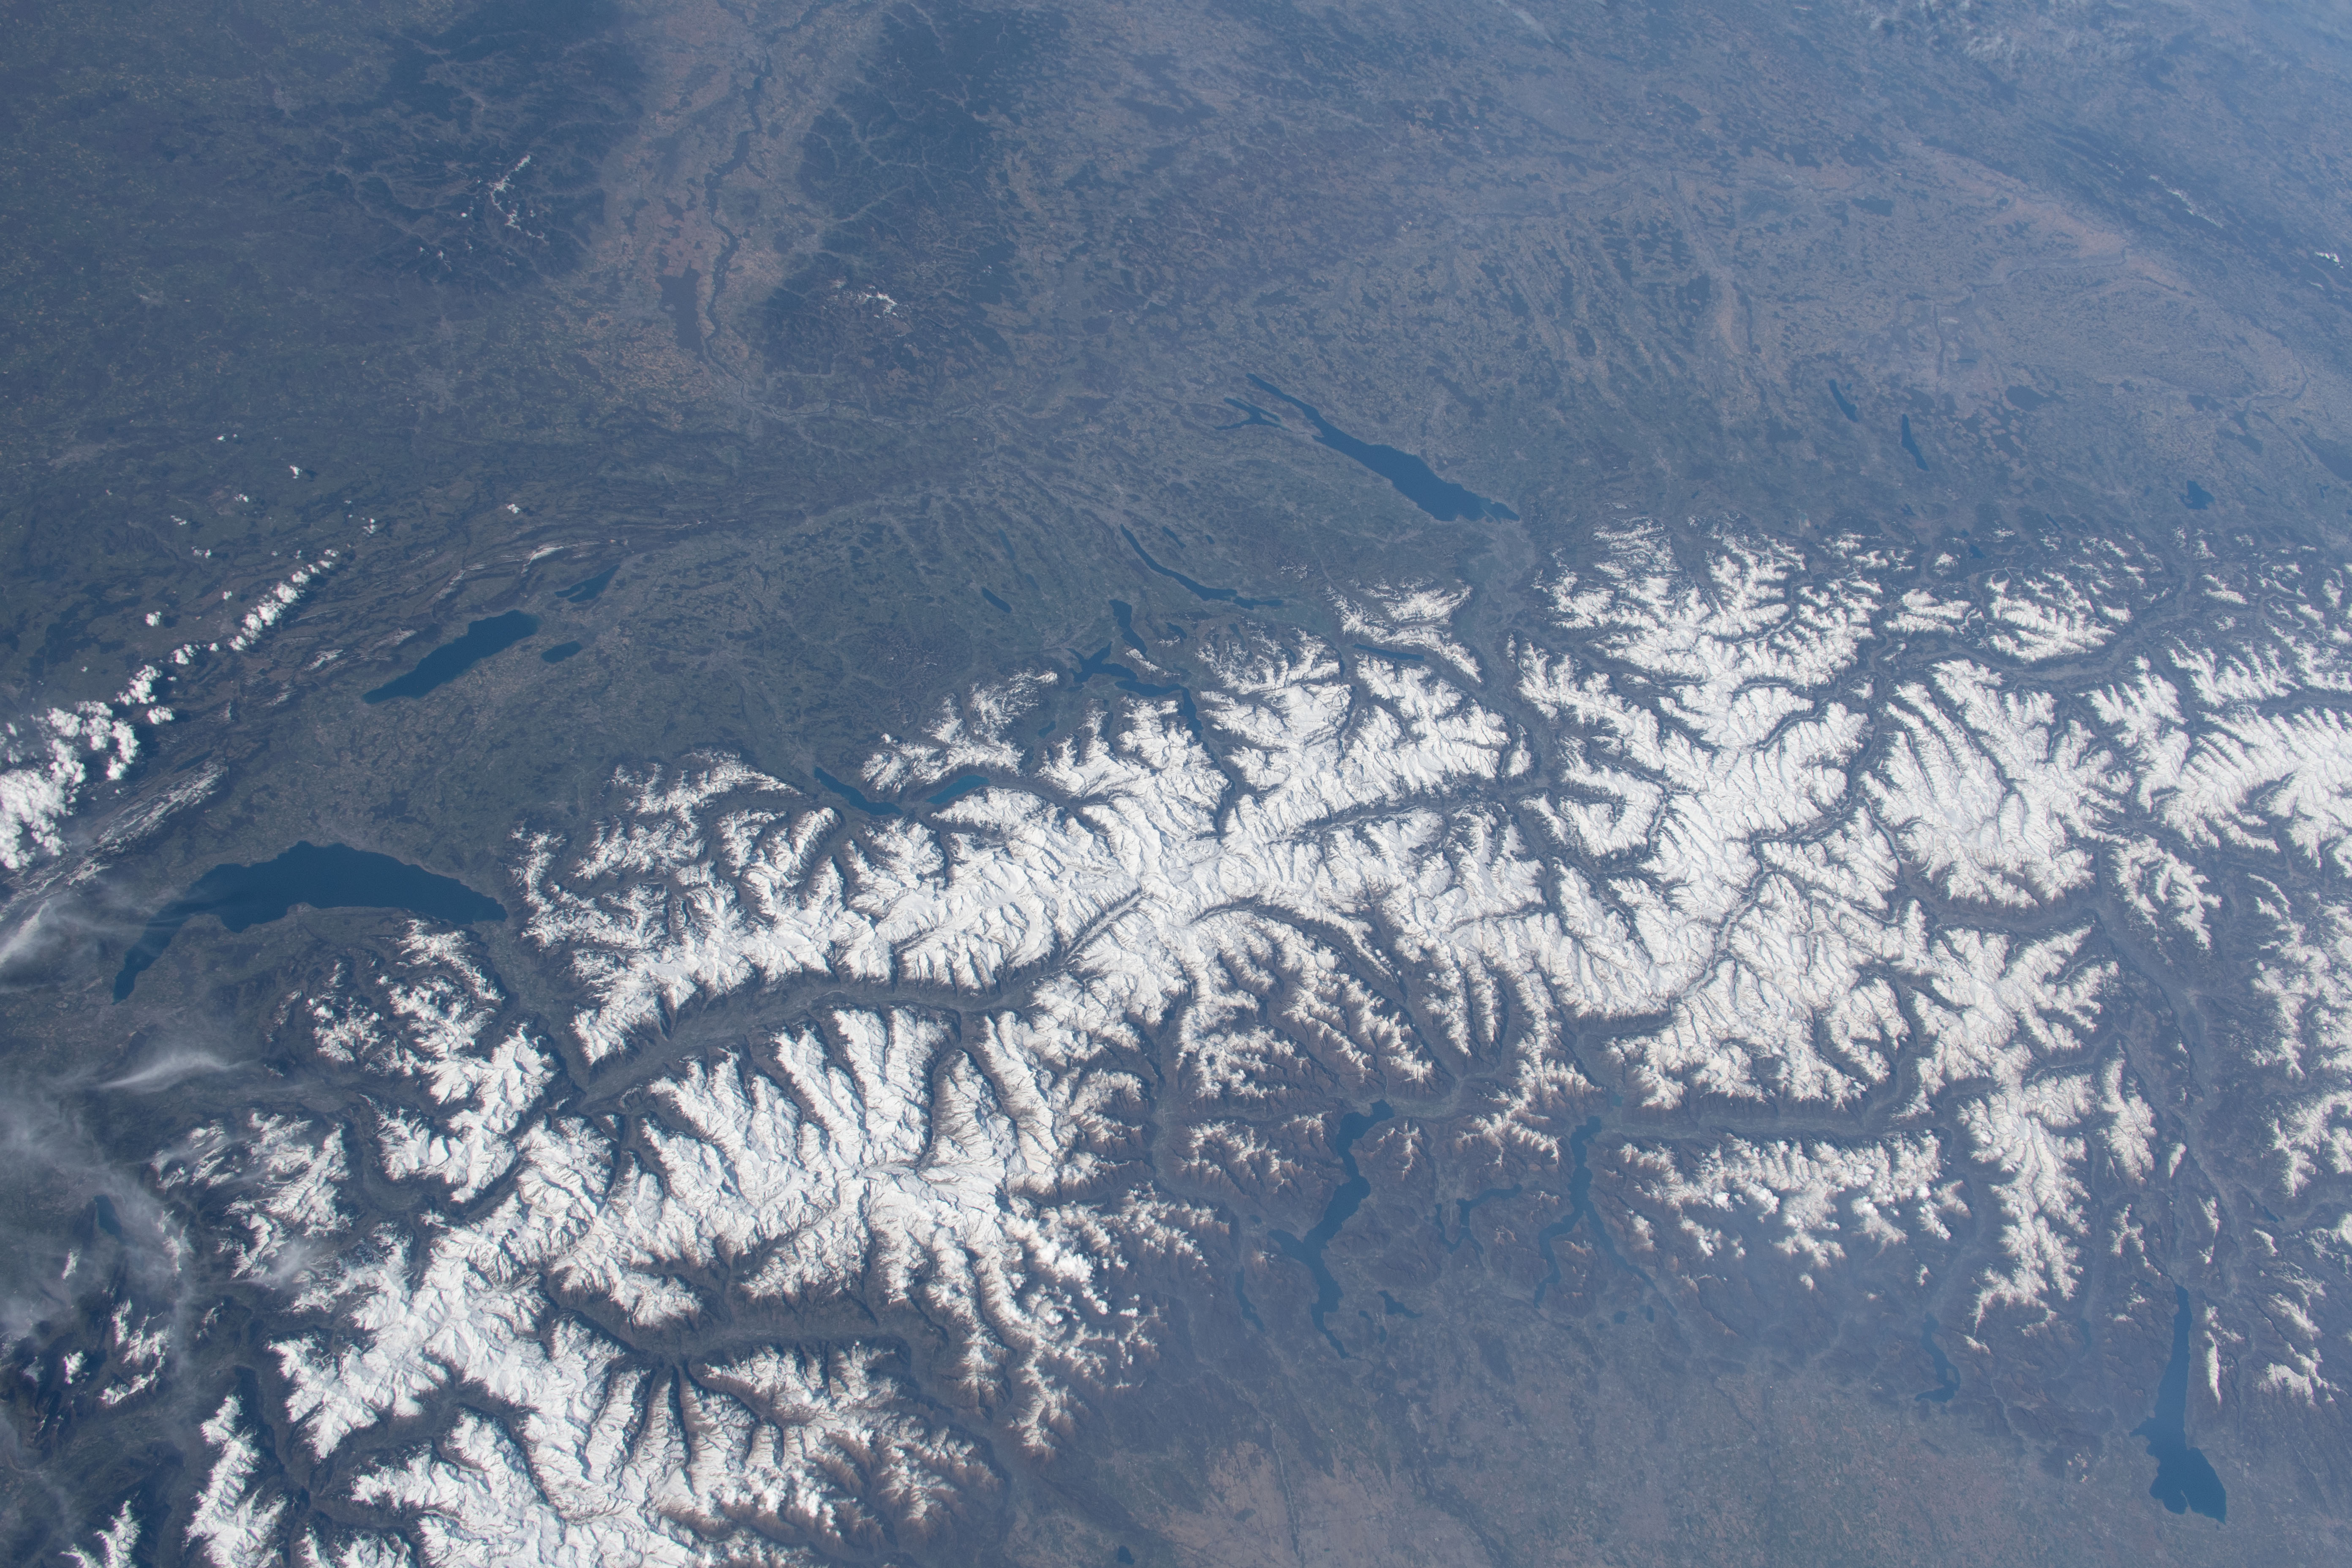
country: SWITZERLAND
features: SWITZERLAND CITY
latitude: 47.0
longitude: 9.5
